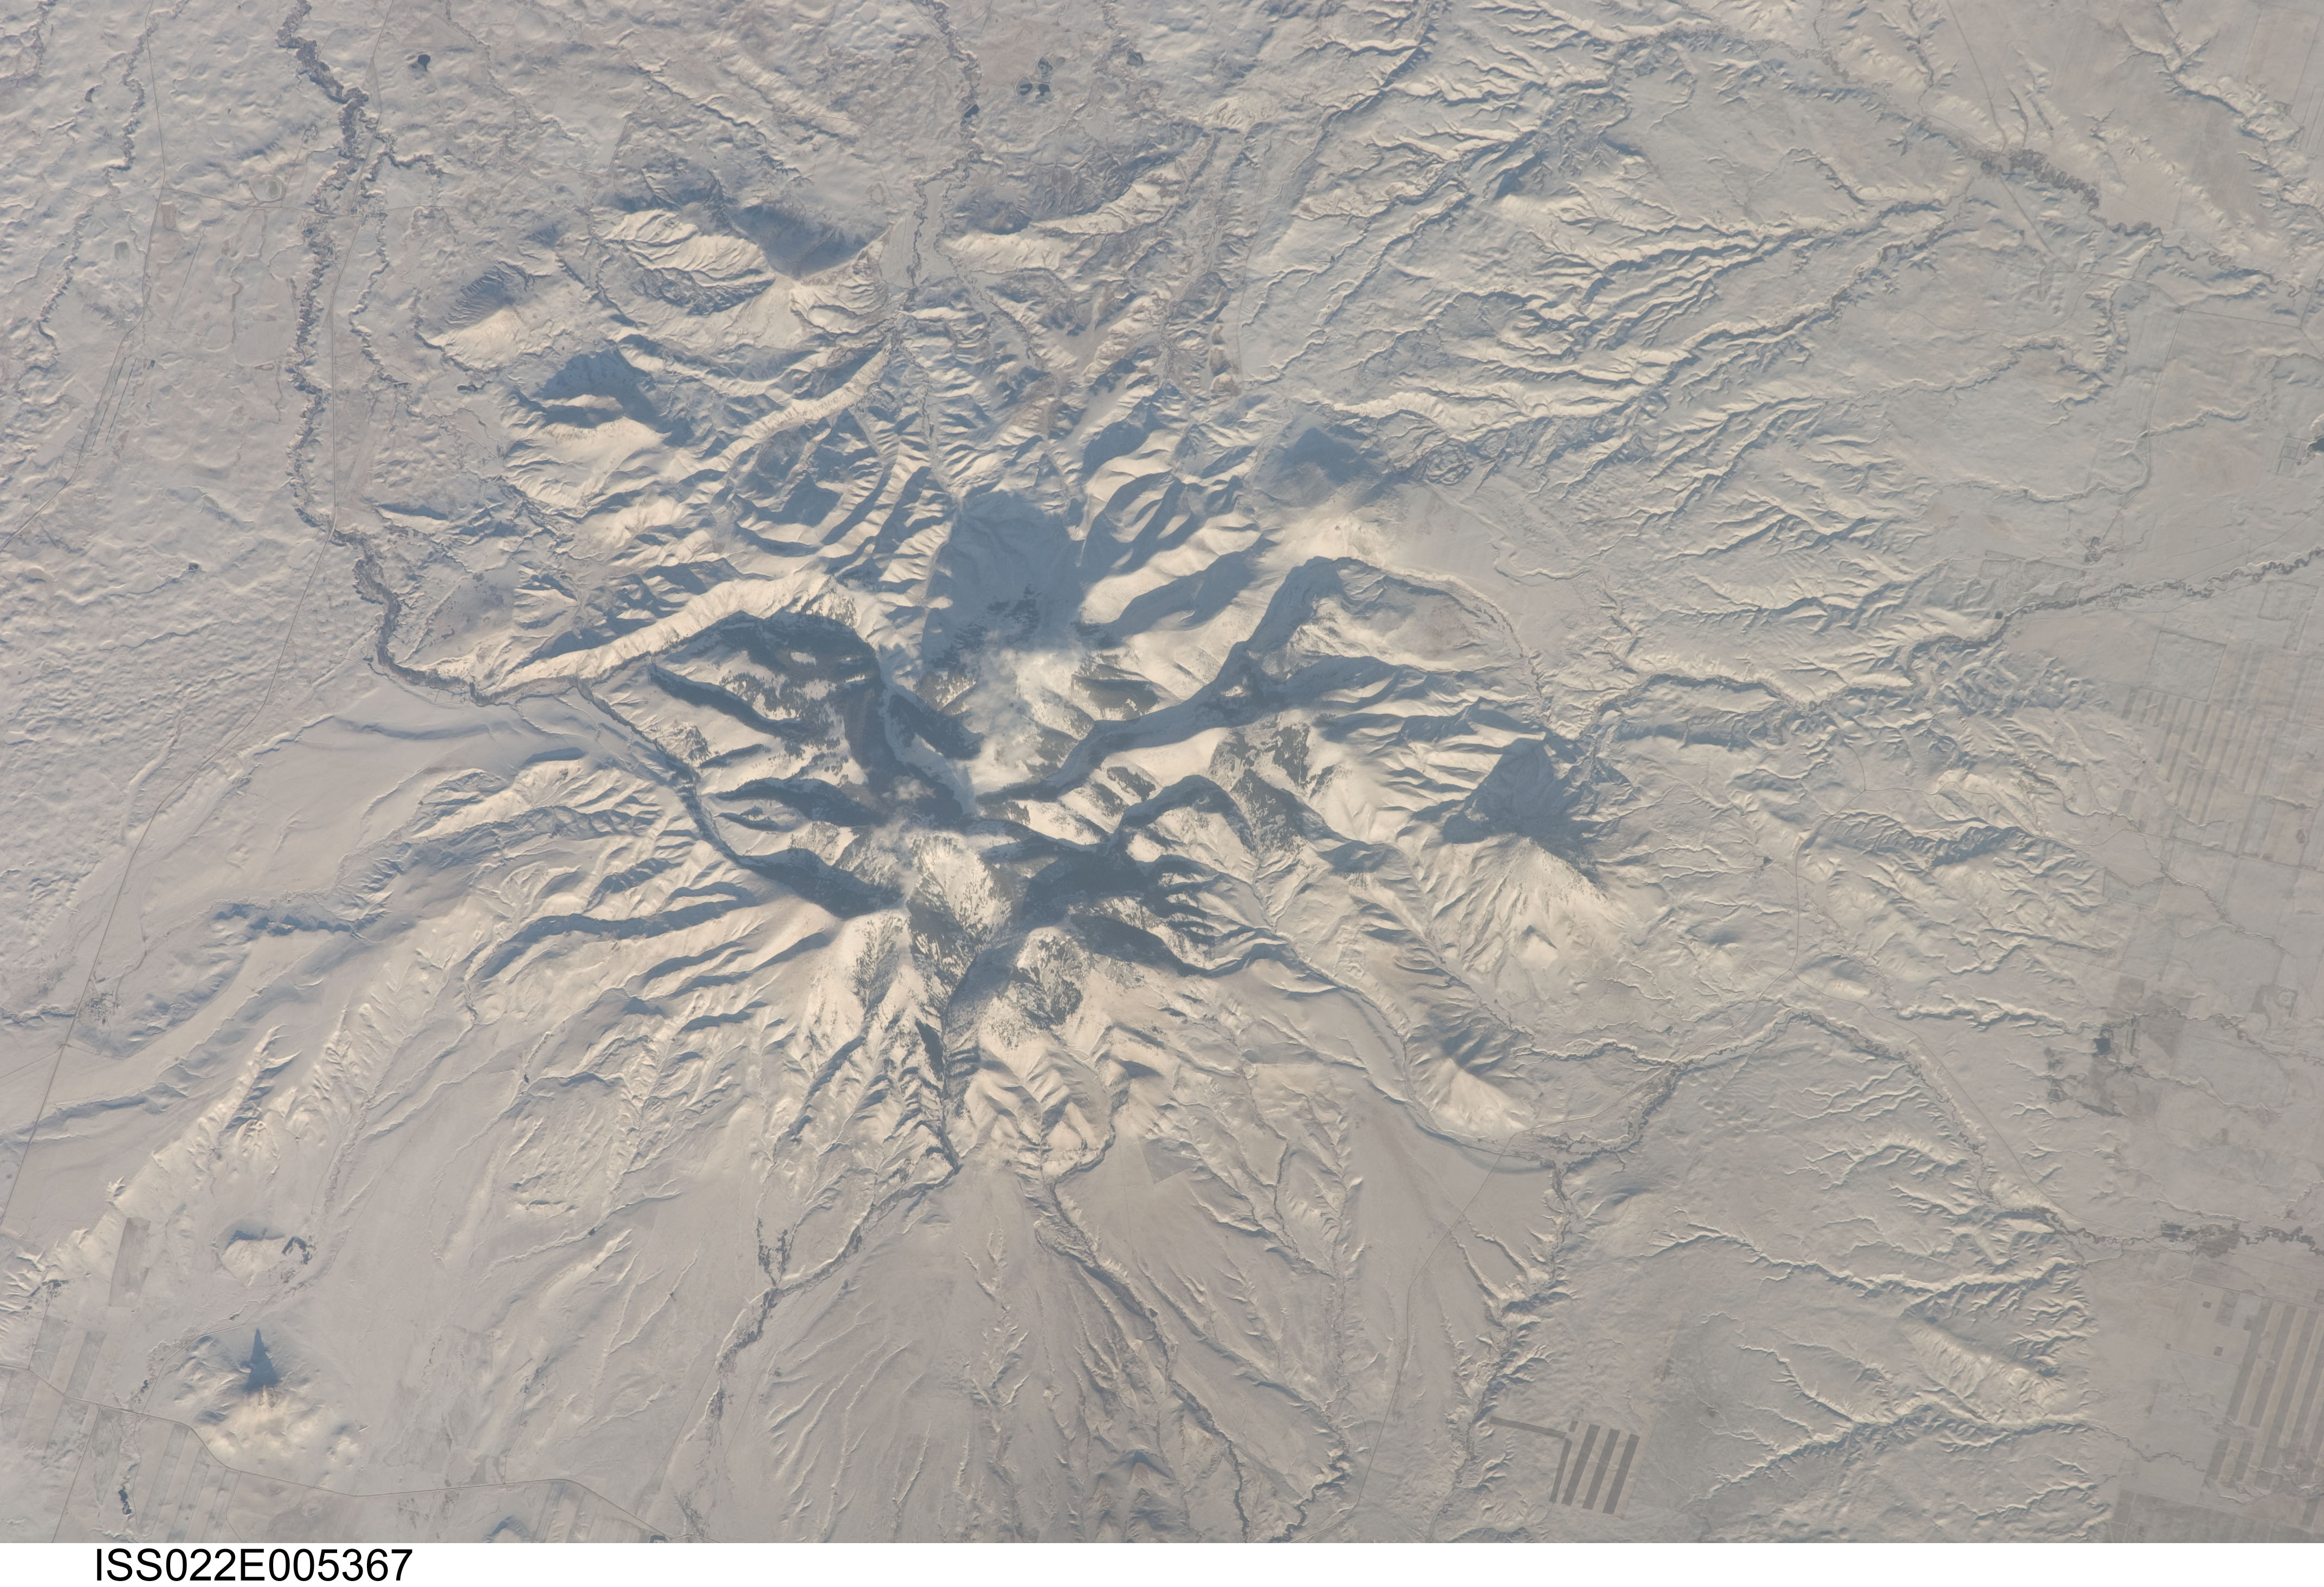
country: USA-MONTANA
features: EAST BUTTE, SNOW, DRAINAGE, AGR.
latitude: 48.9
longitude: -111.1
